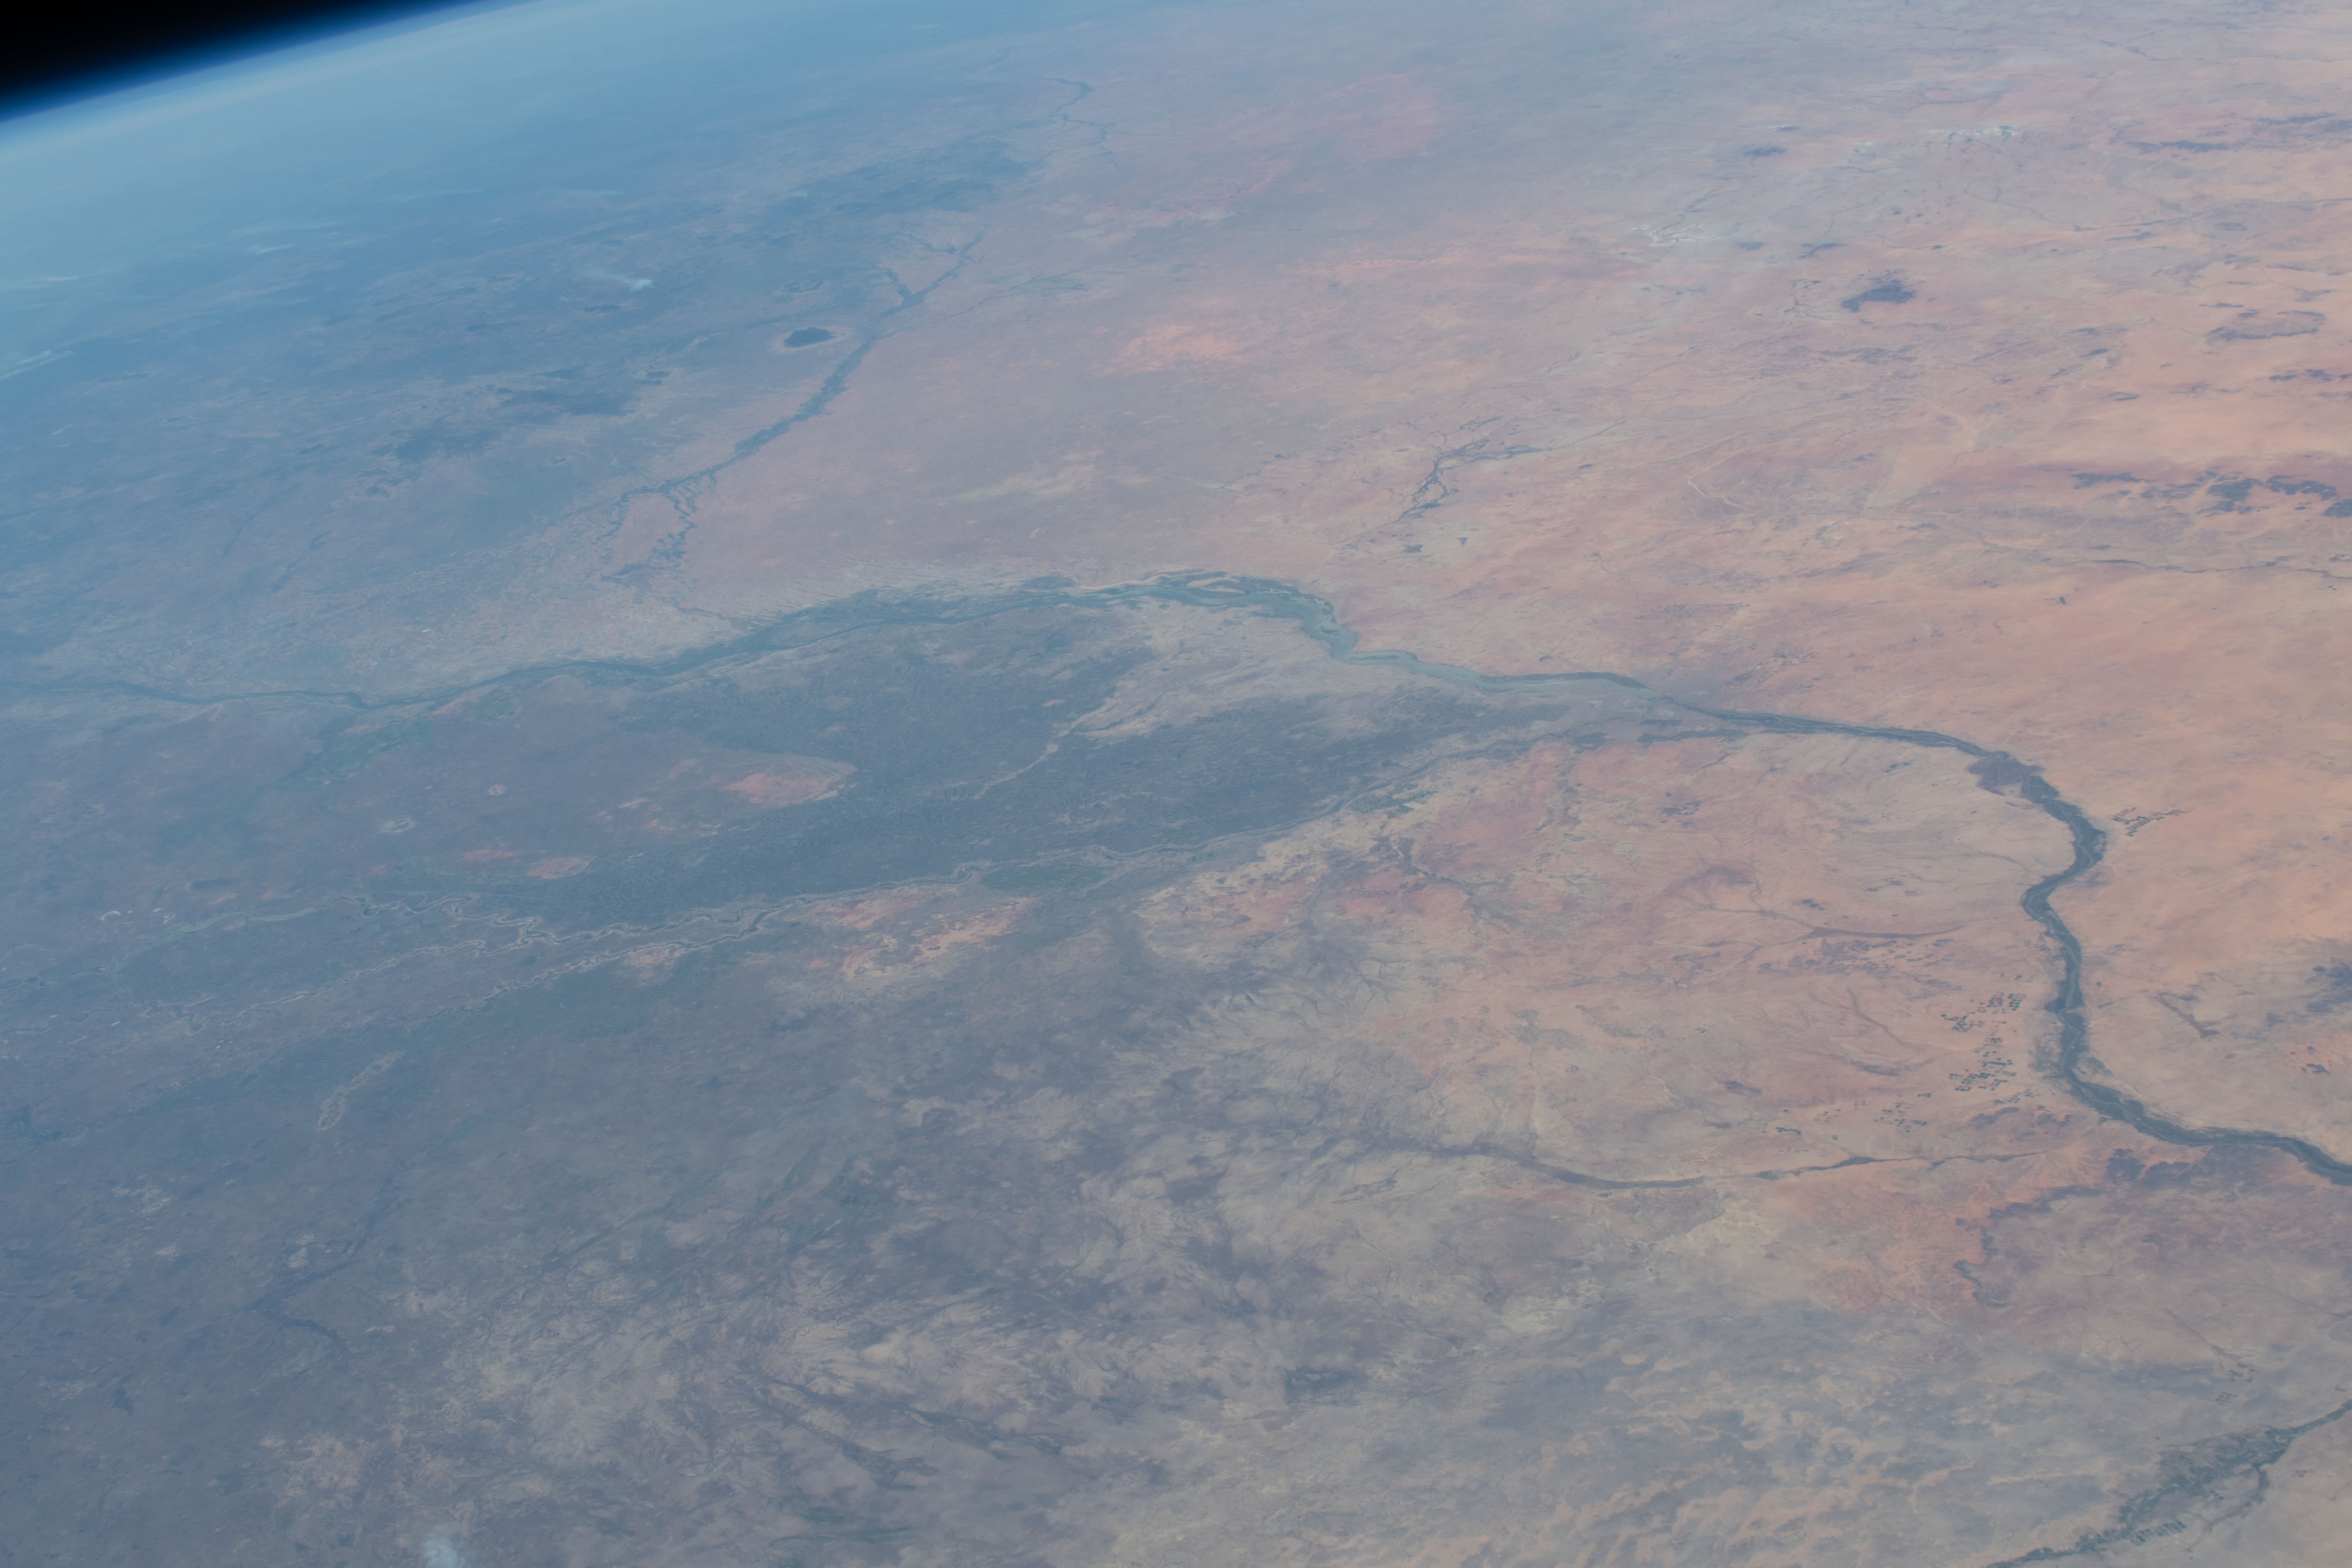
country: SUDAN
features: SUDAN, WHITE NILE RIVER
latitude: 15.0
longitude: 33.0
